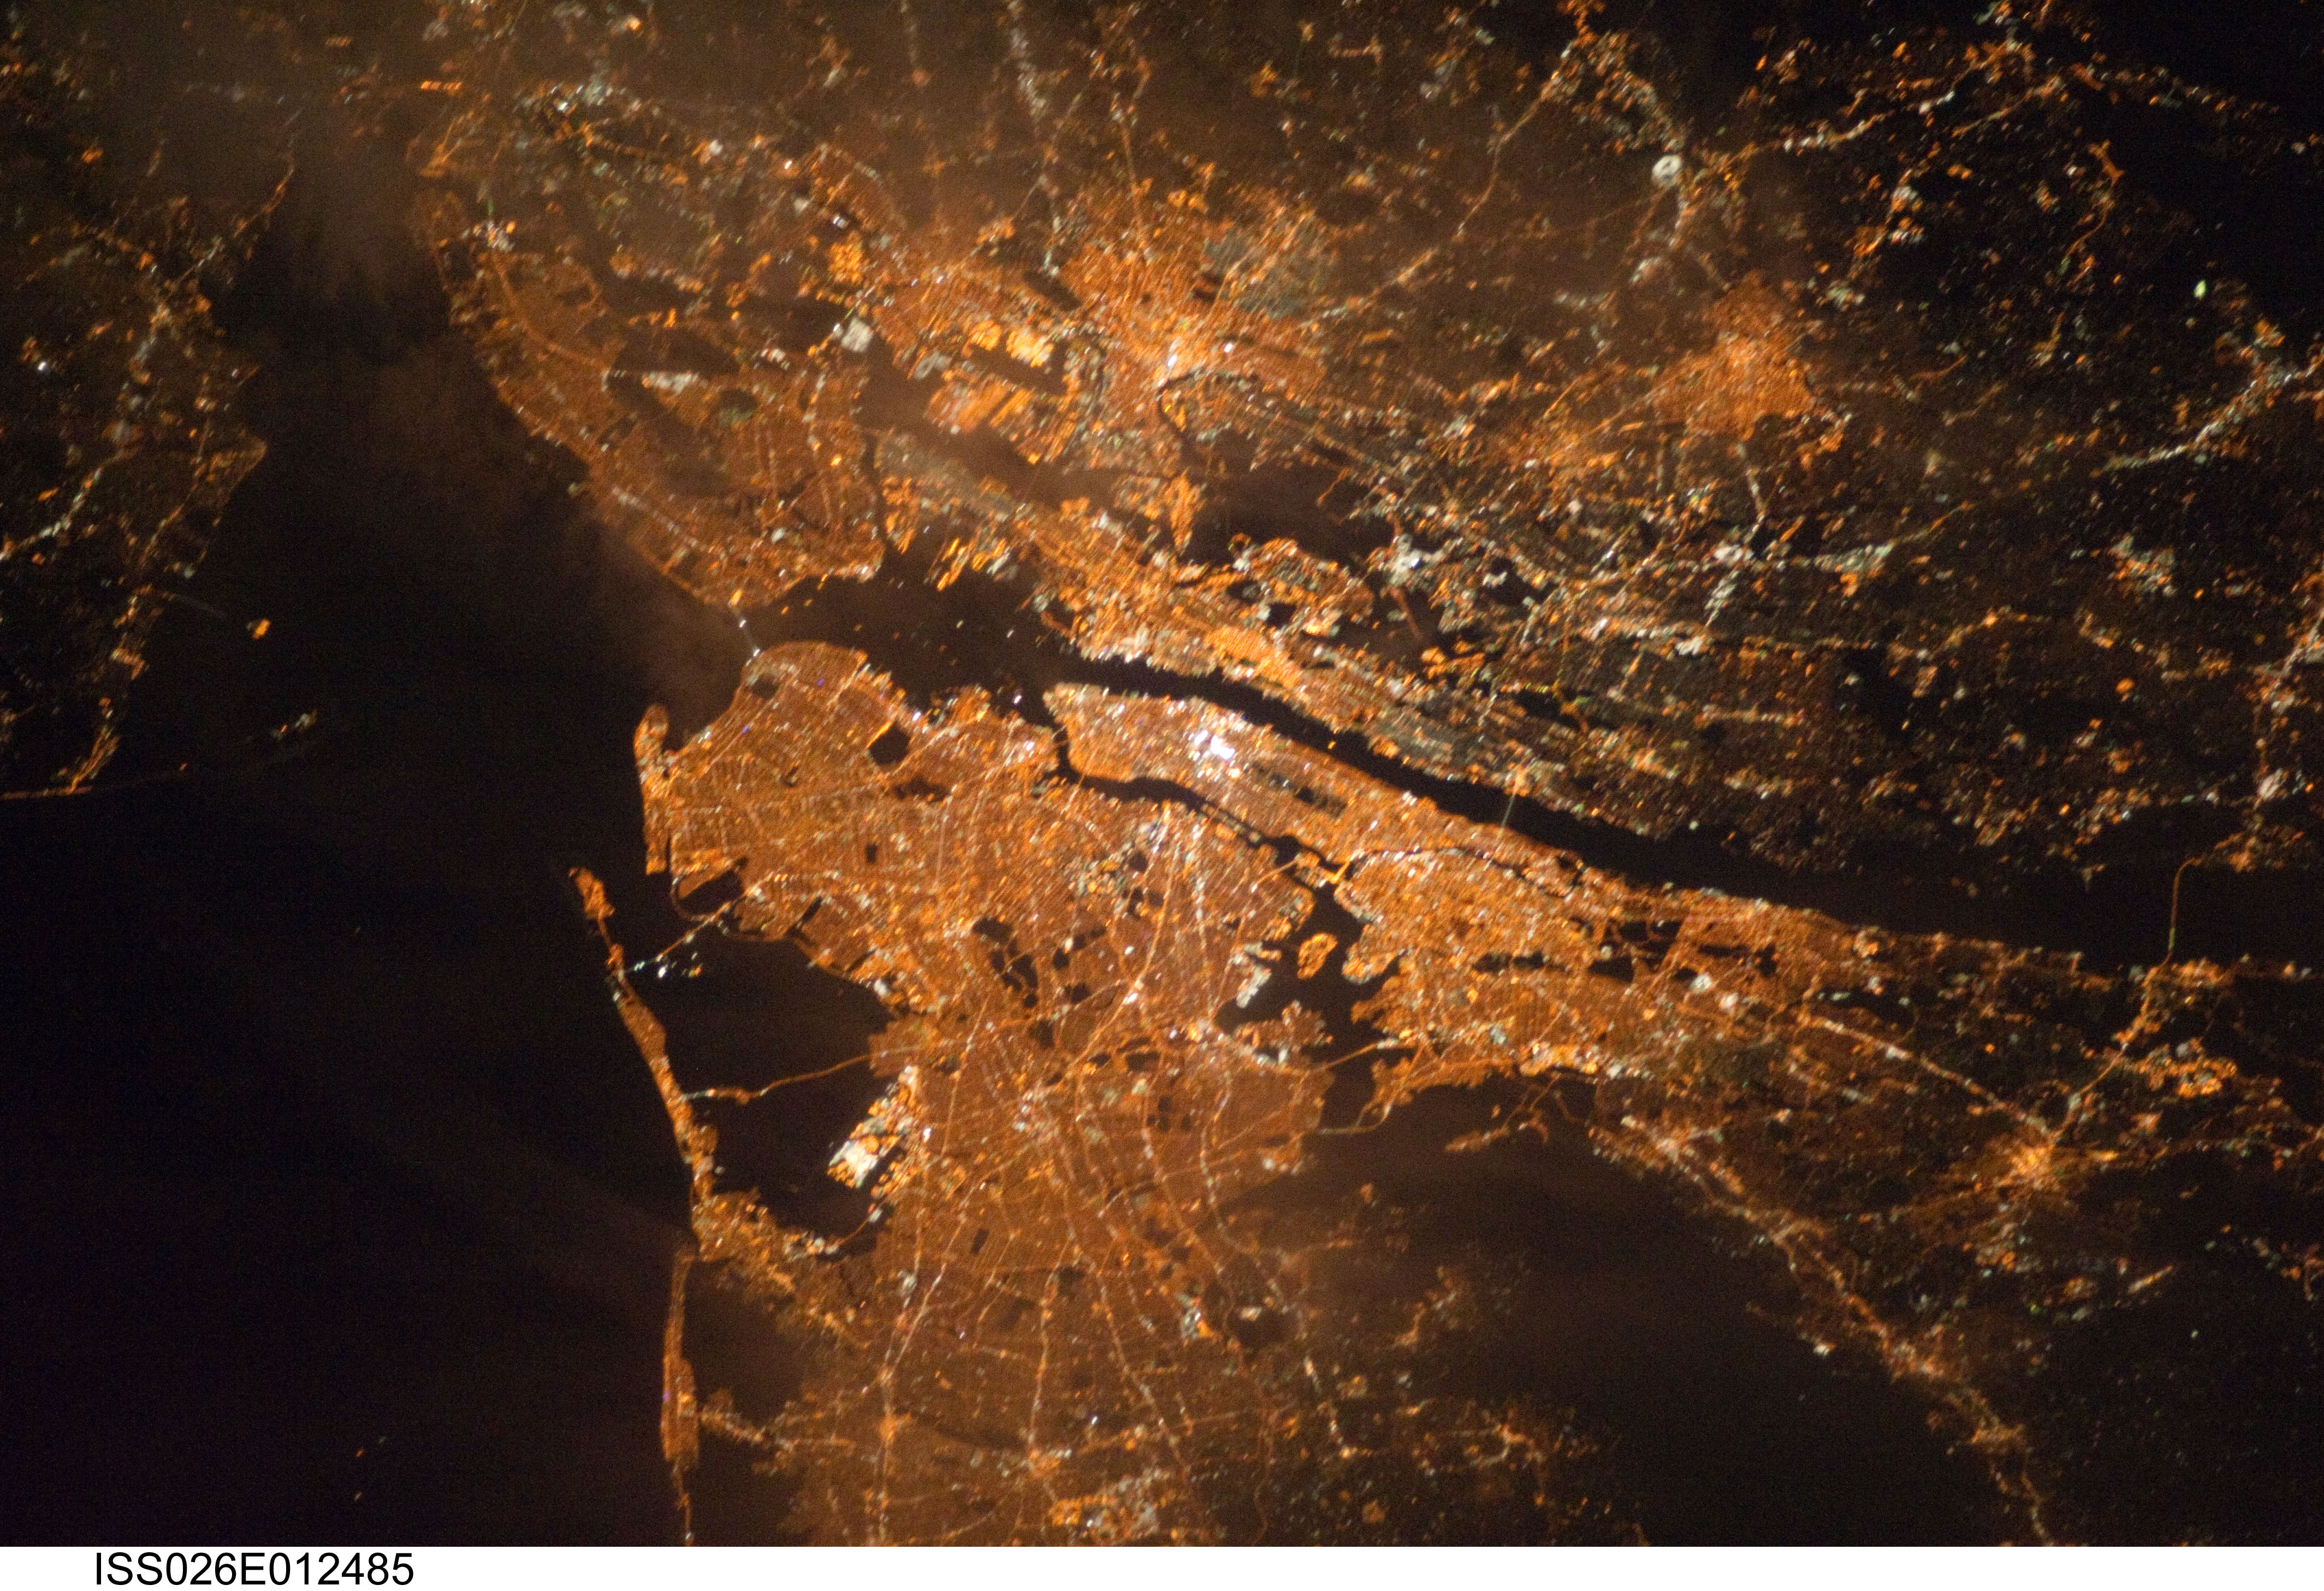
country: USA-NEW YORK
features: NEW YORK CITY, NEWARK AT NIGHT
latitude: 40.7
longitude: -74.0
